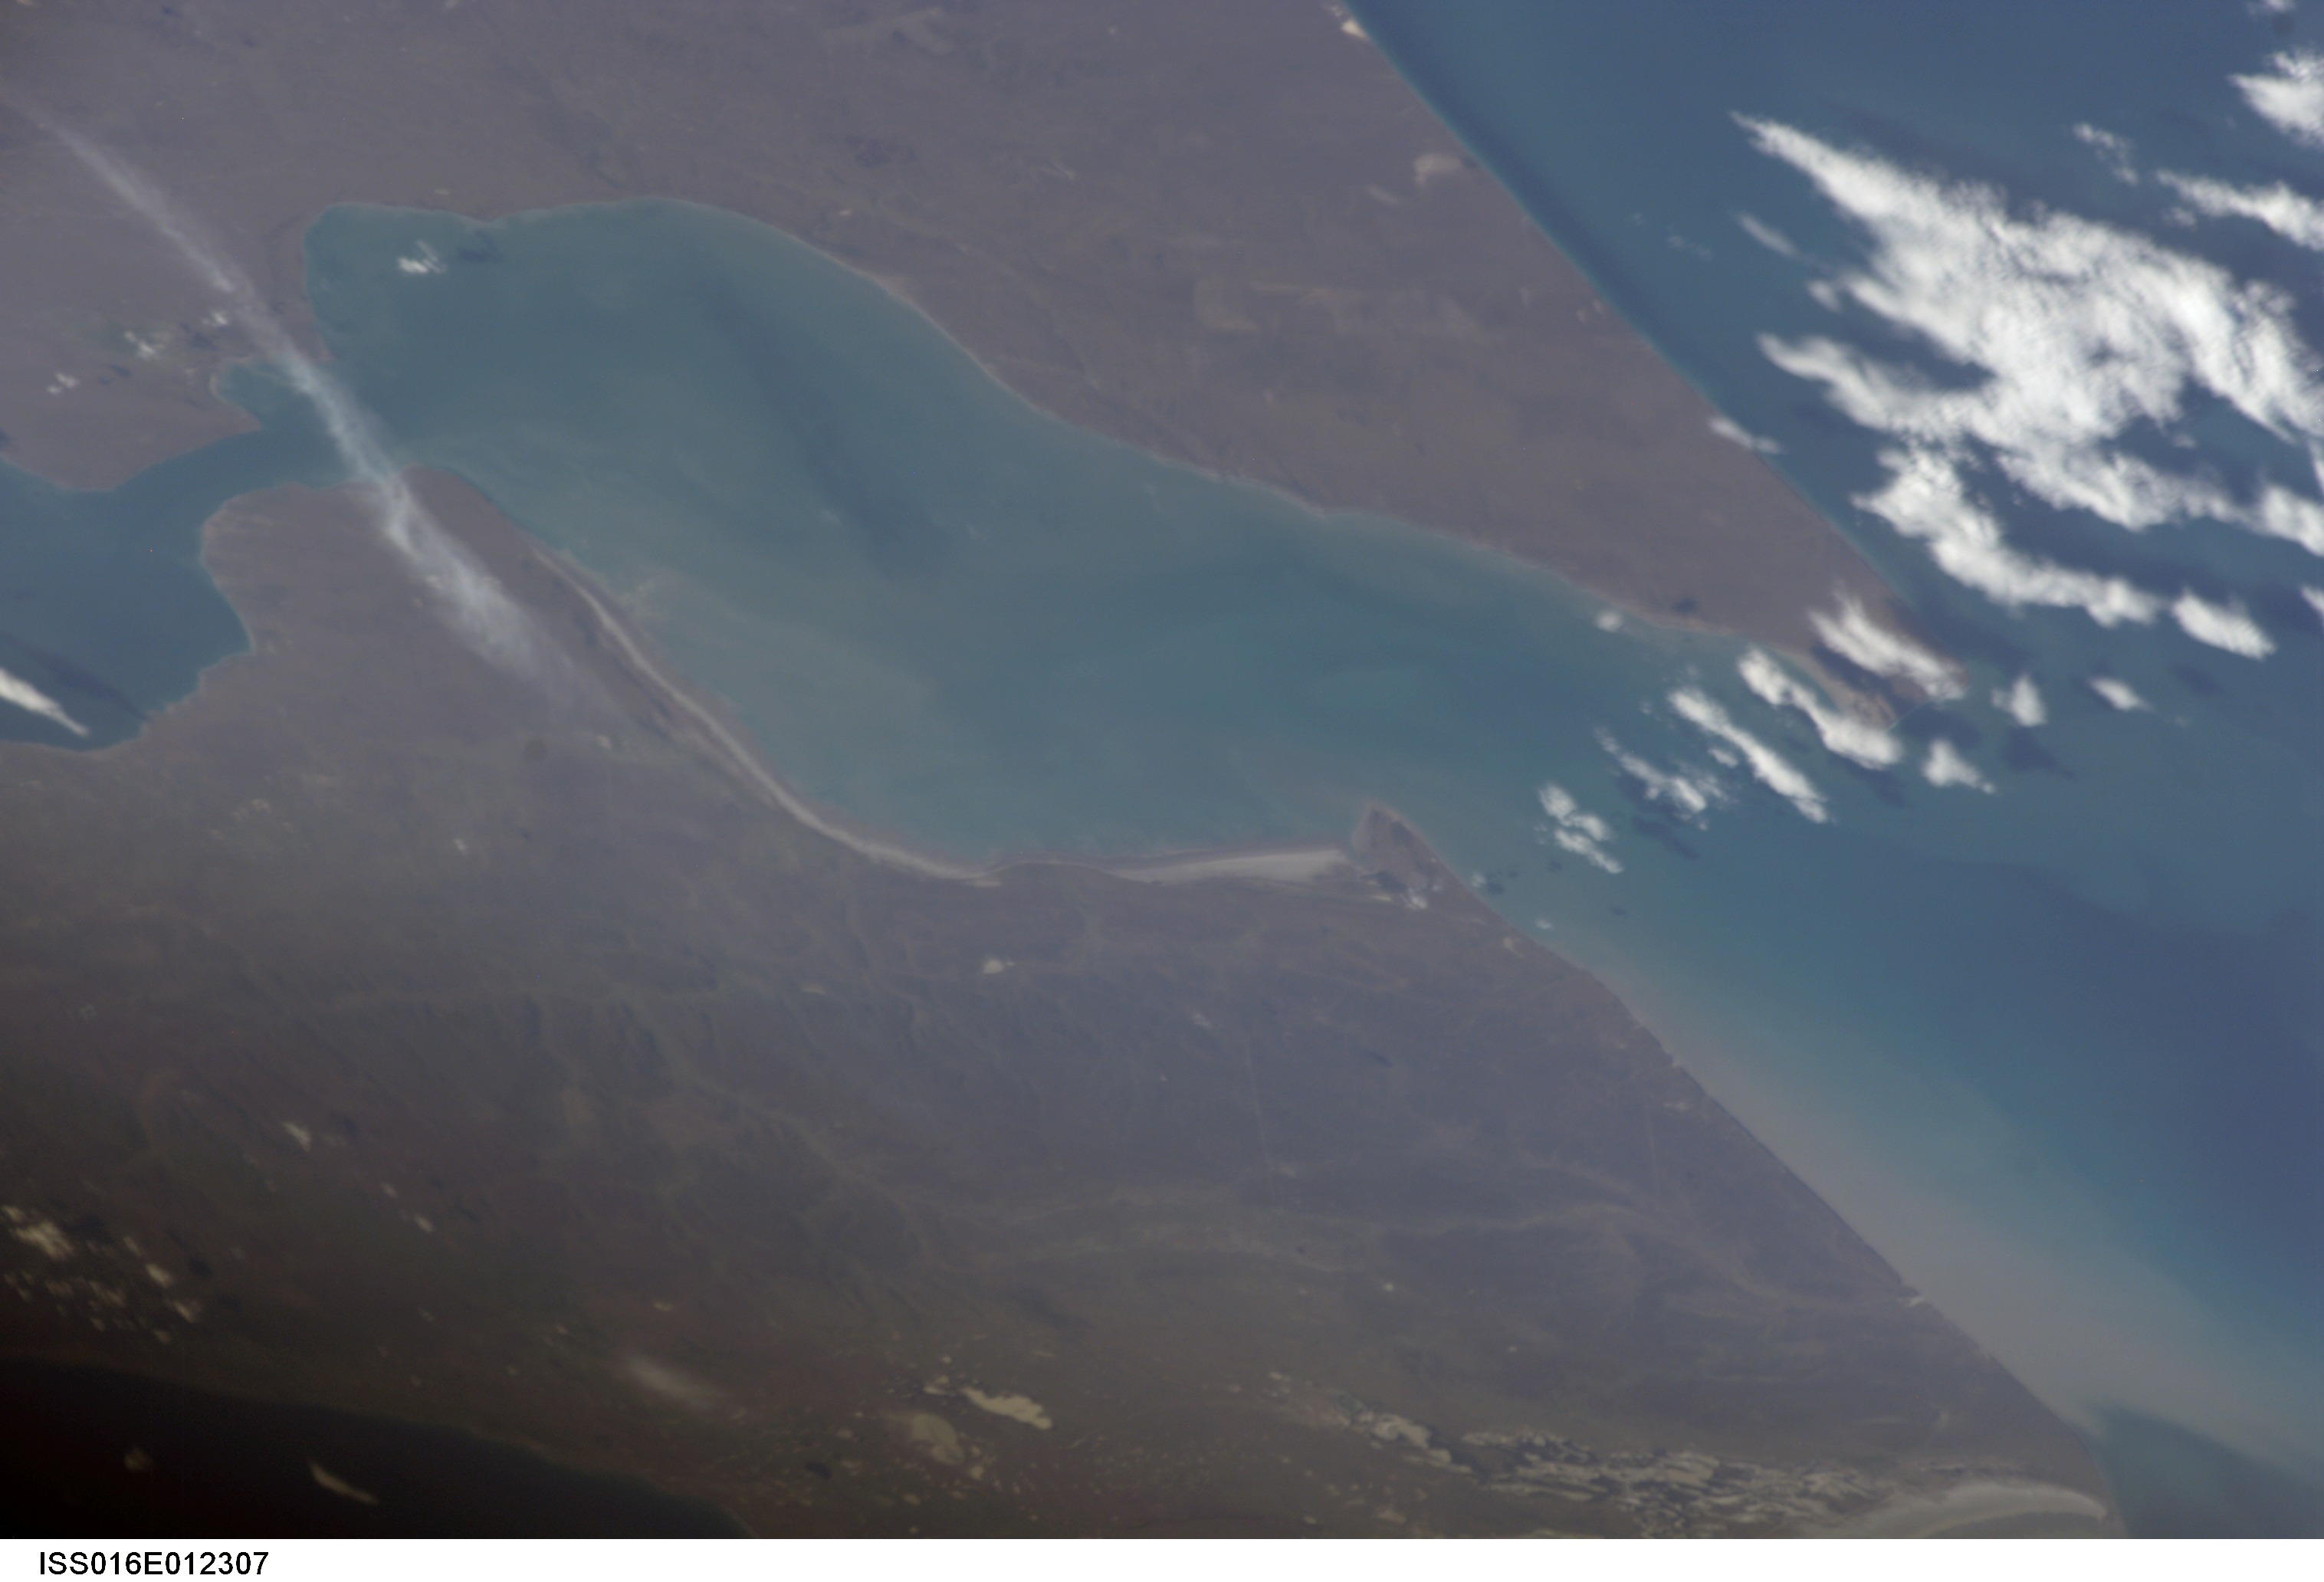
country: CHILE
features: STR. OF MAGELLAN, CATALINA PT.
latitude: -50.0
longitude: -74.0
